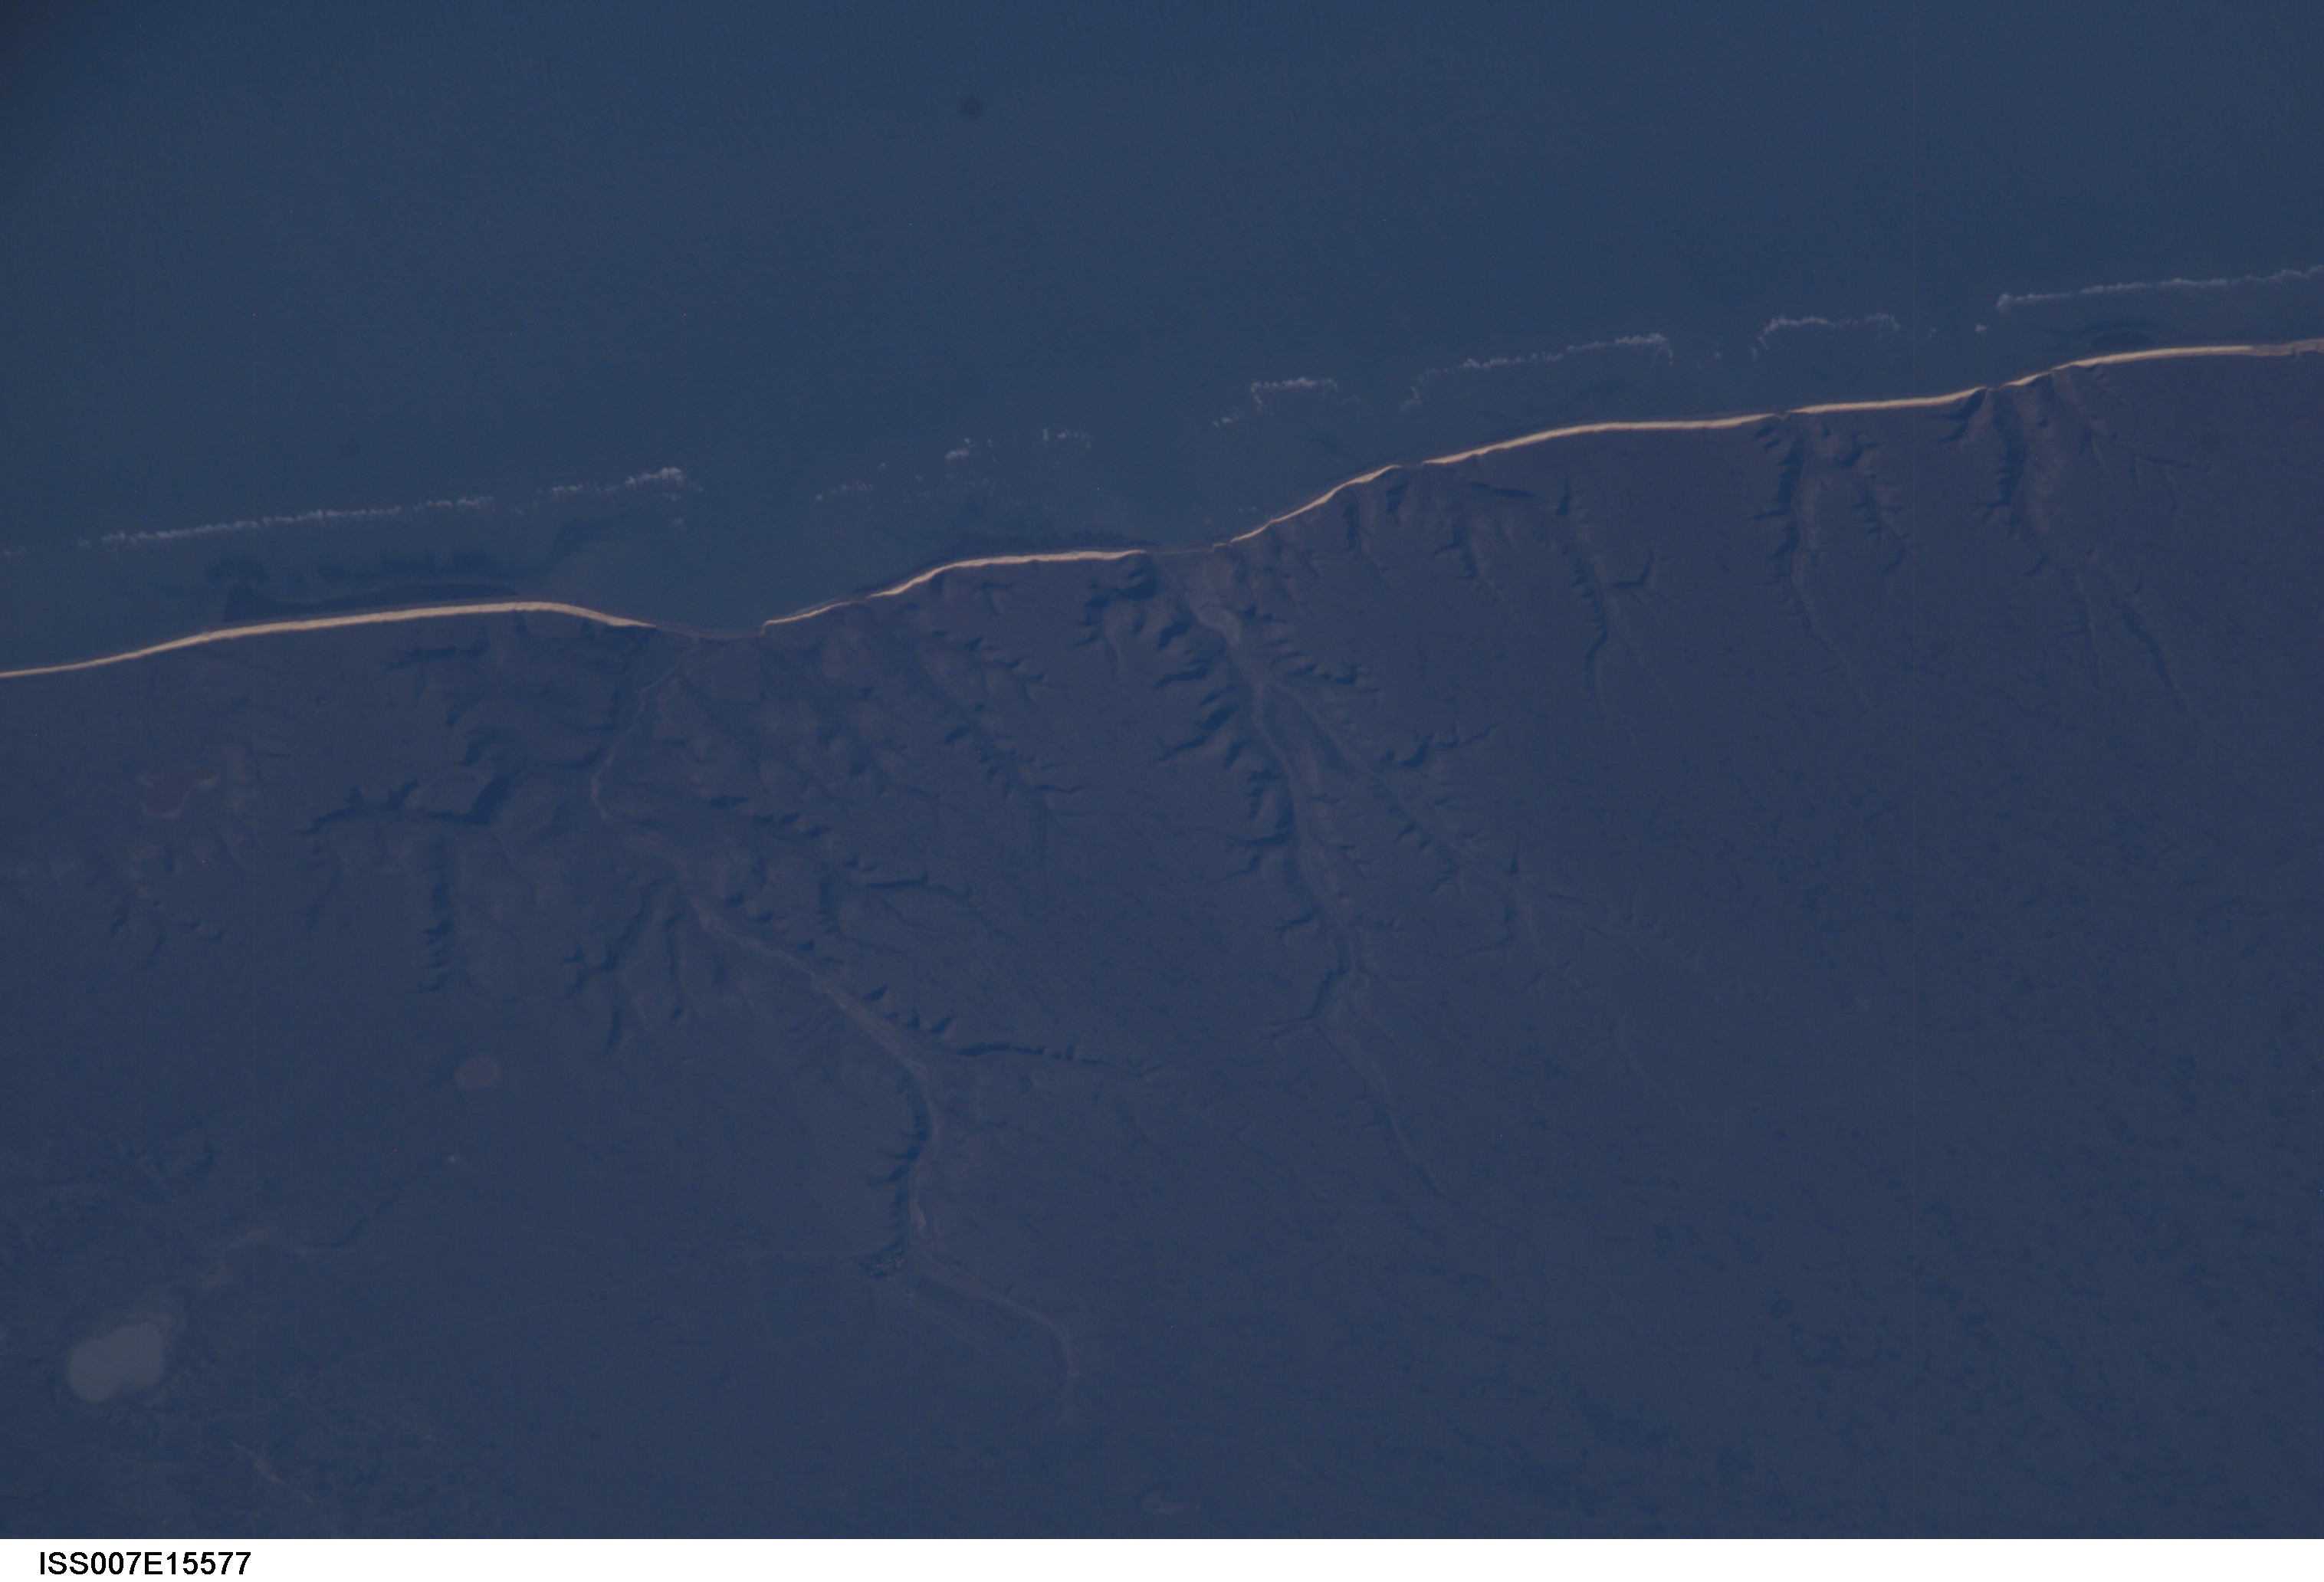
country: ARGENTINA
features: PATAGONIA COAST, GULLIES, DARK
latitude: -49.5
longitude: -67.5
